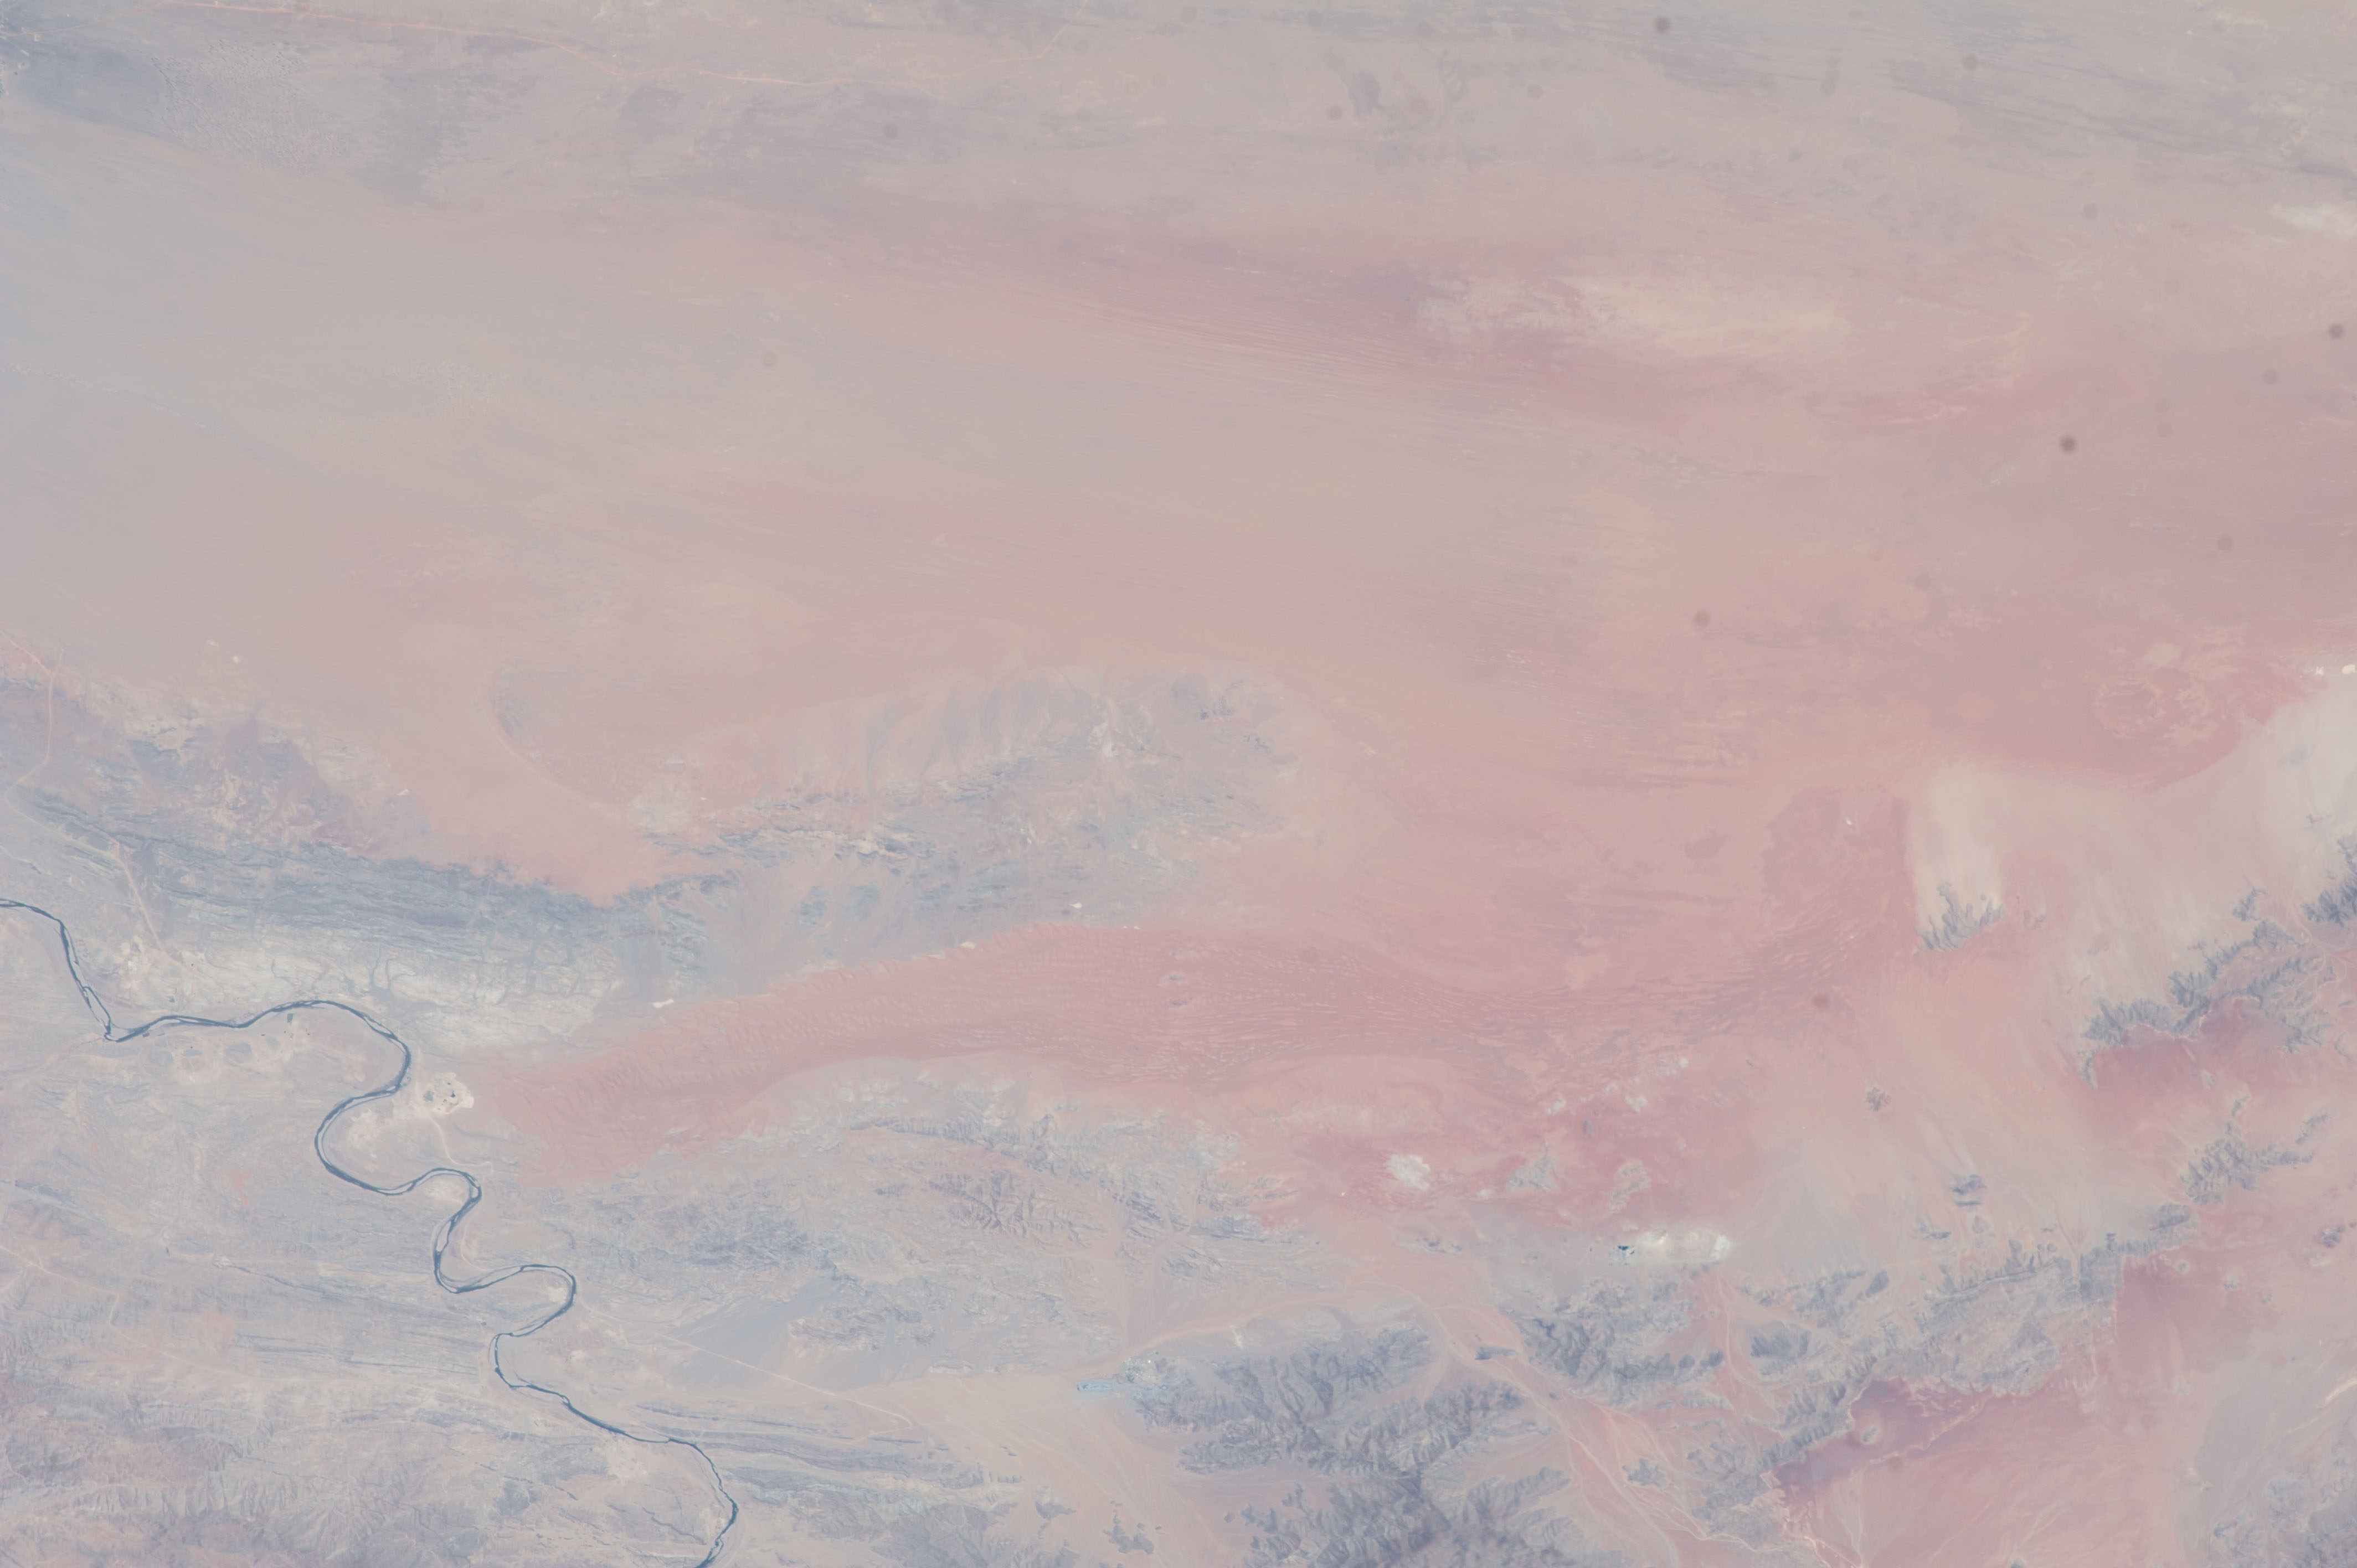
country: NAMIBIA
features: DESERT, SAND DUNES, ROTER KAMM IMPACT CRATER, ORANGE R.
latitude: -28.1
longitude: 16.6
